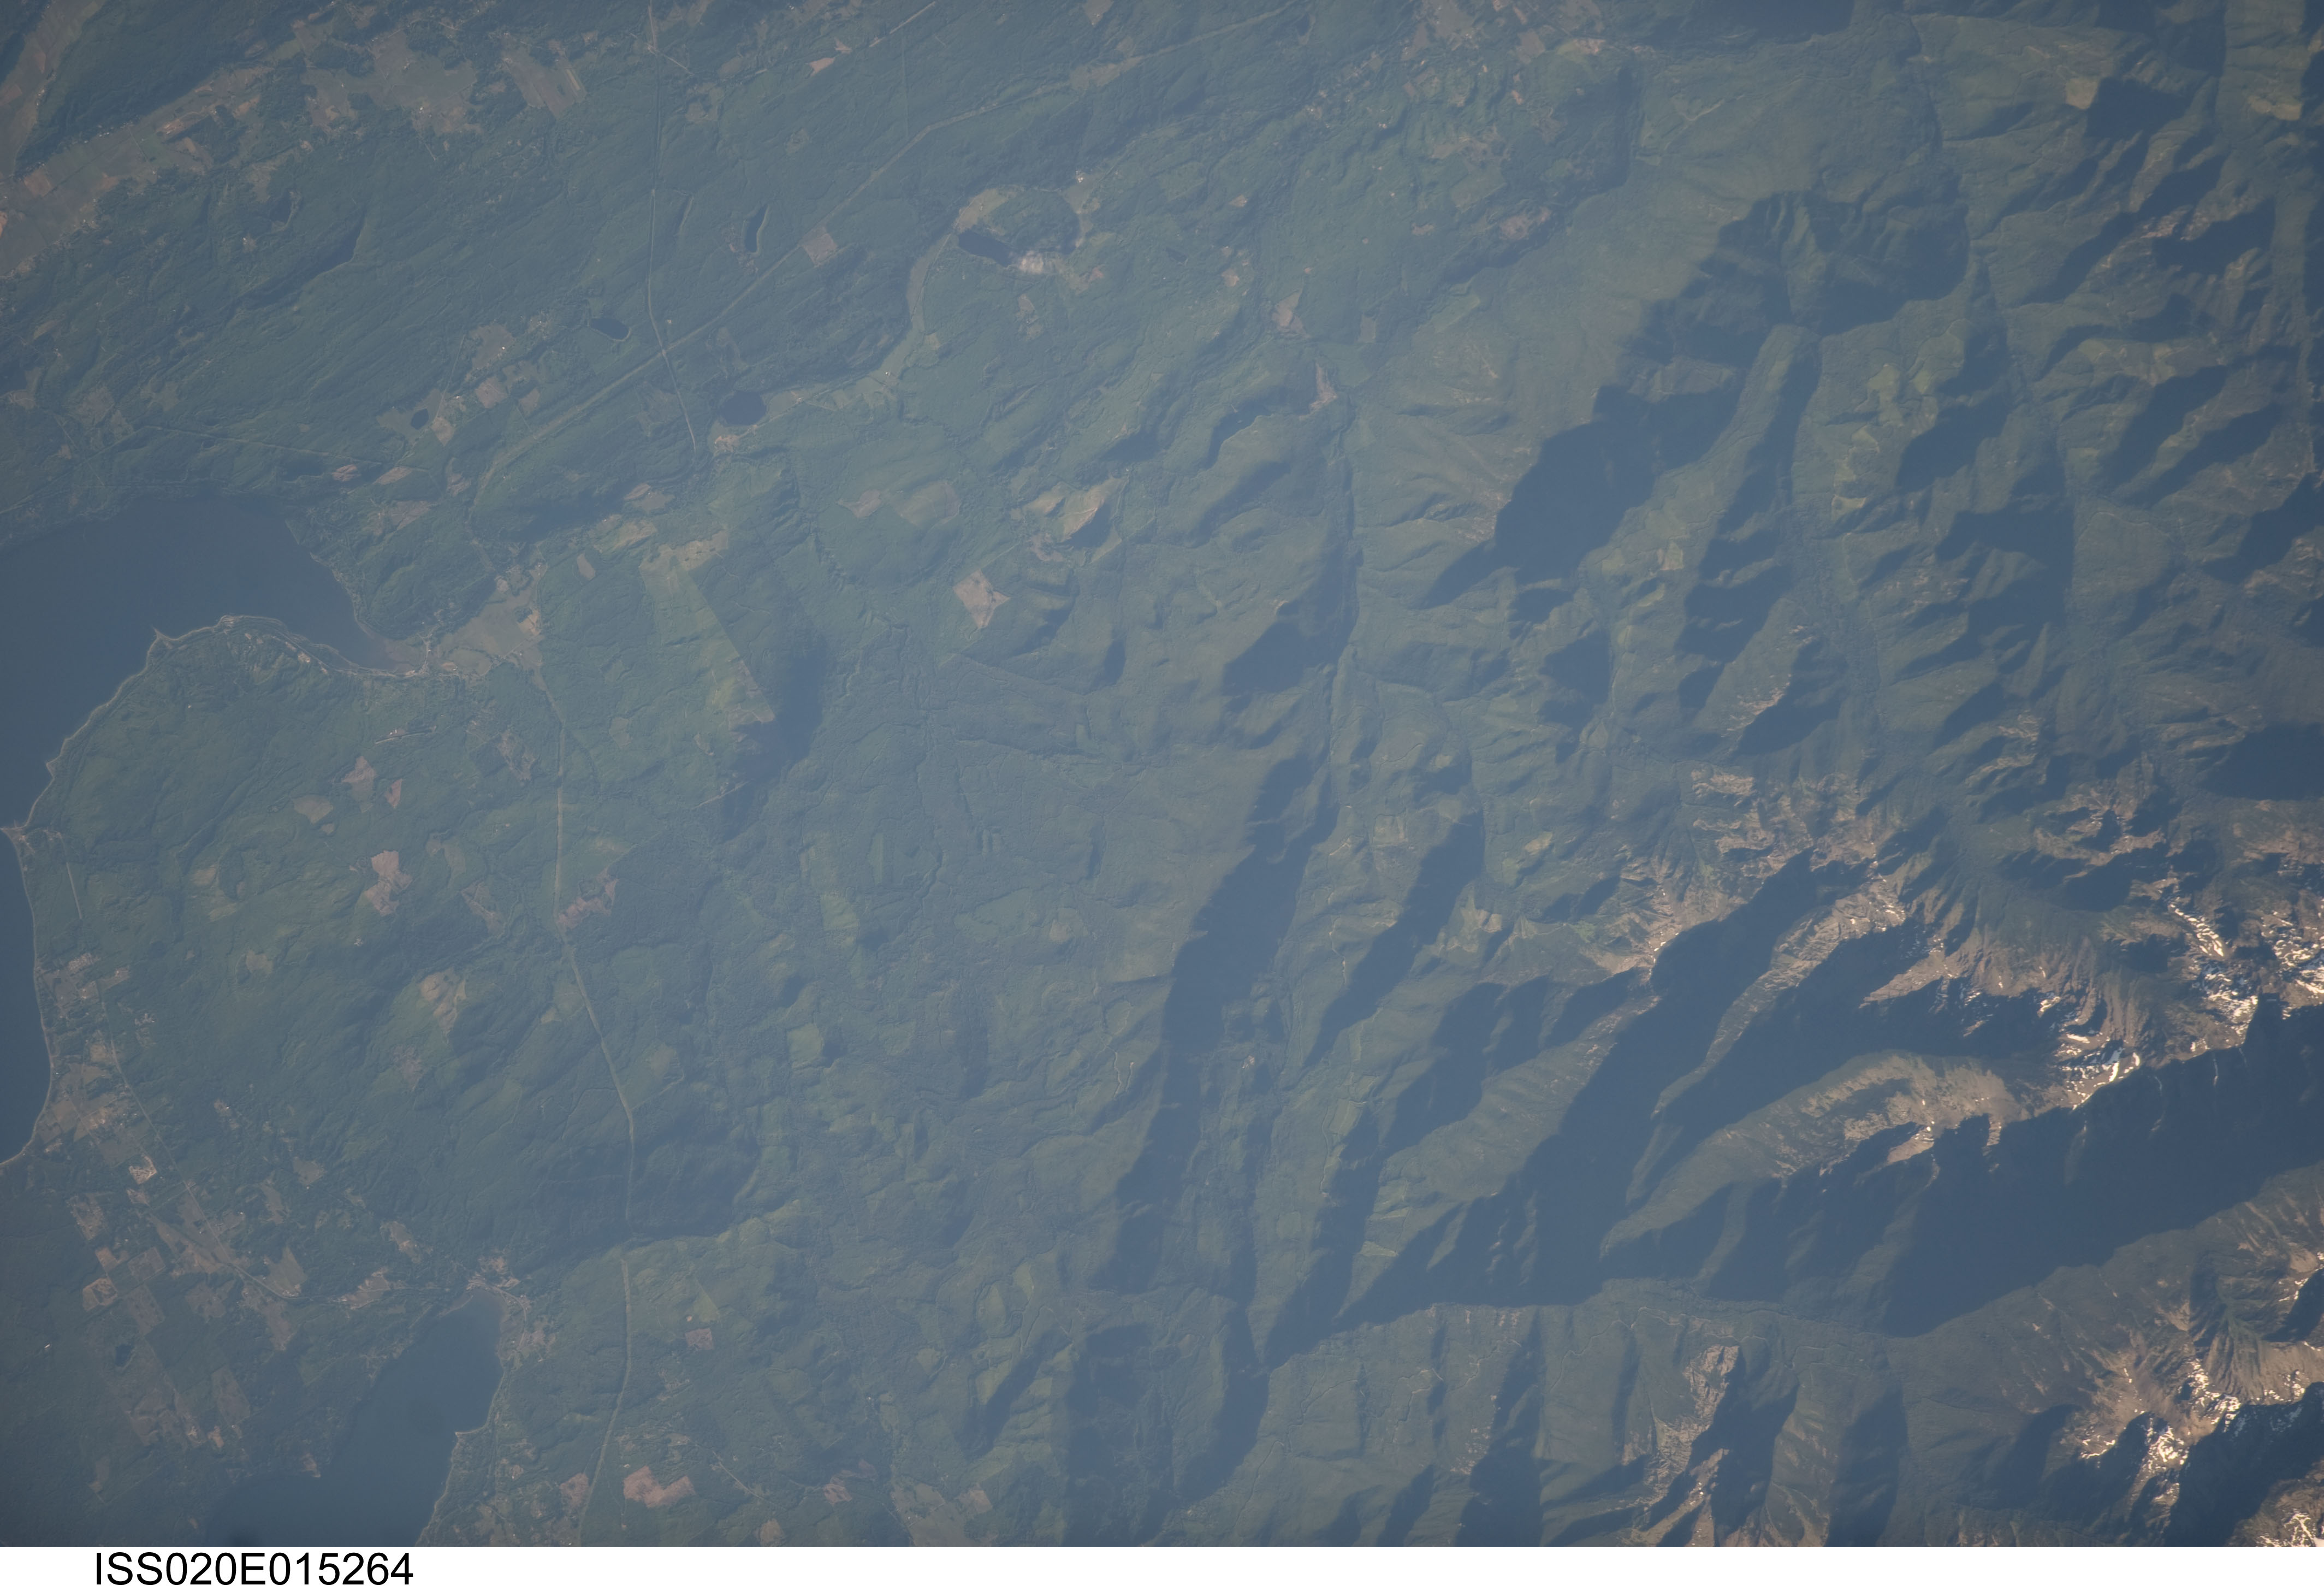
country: USA-WASHINGTON
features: SEQUIM BAY,WASHINGTON,DISCOVERY BAY,BUCKHORN MOUNTAIN
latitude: 47.9
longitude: -123.0
